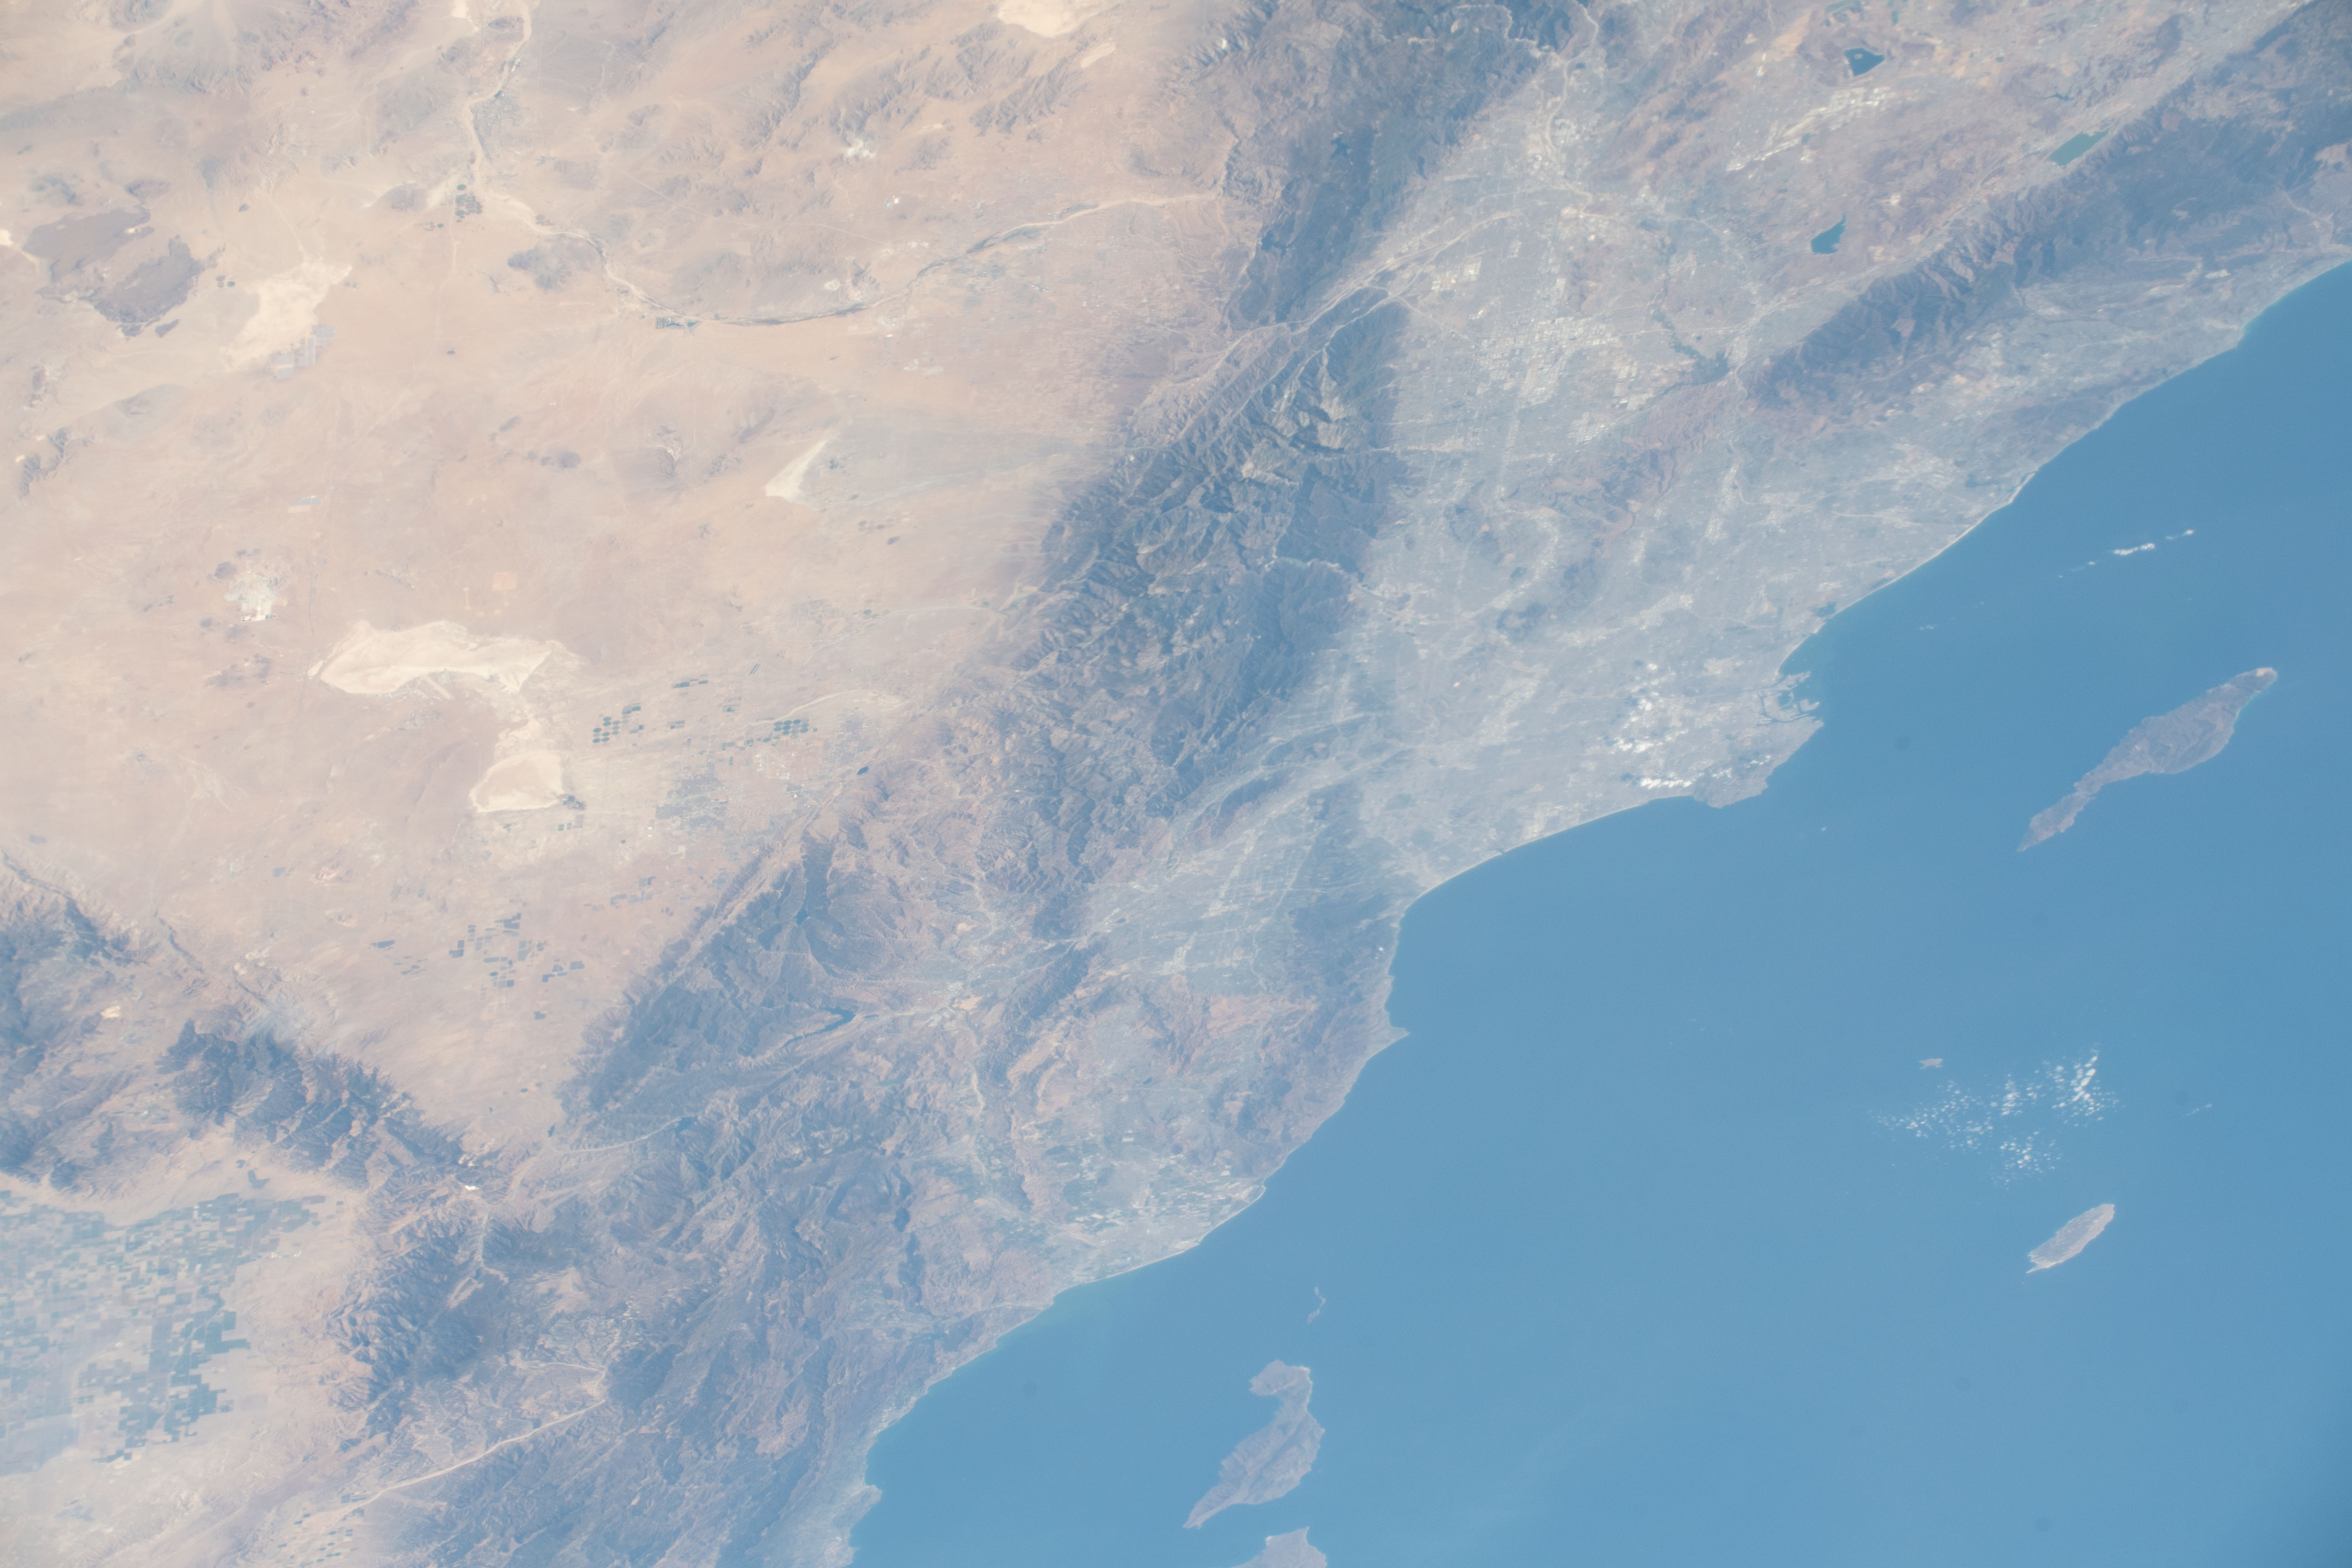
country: USA-CALIFORNIA
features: DUME CANYON, SANTA CRUZ ISLAND, SANTA ROSA ISLAND, LOS ANGELES, MOUNT SAN ANTONIO
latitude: 34.2
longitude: -118.3
